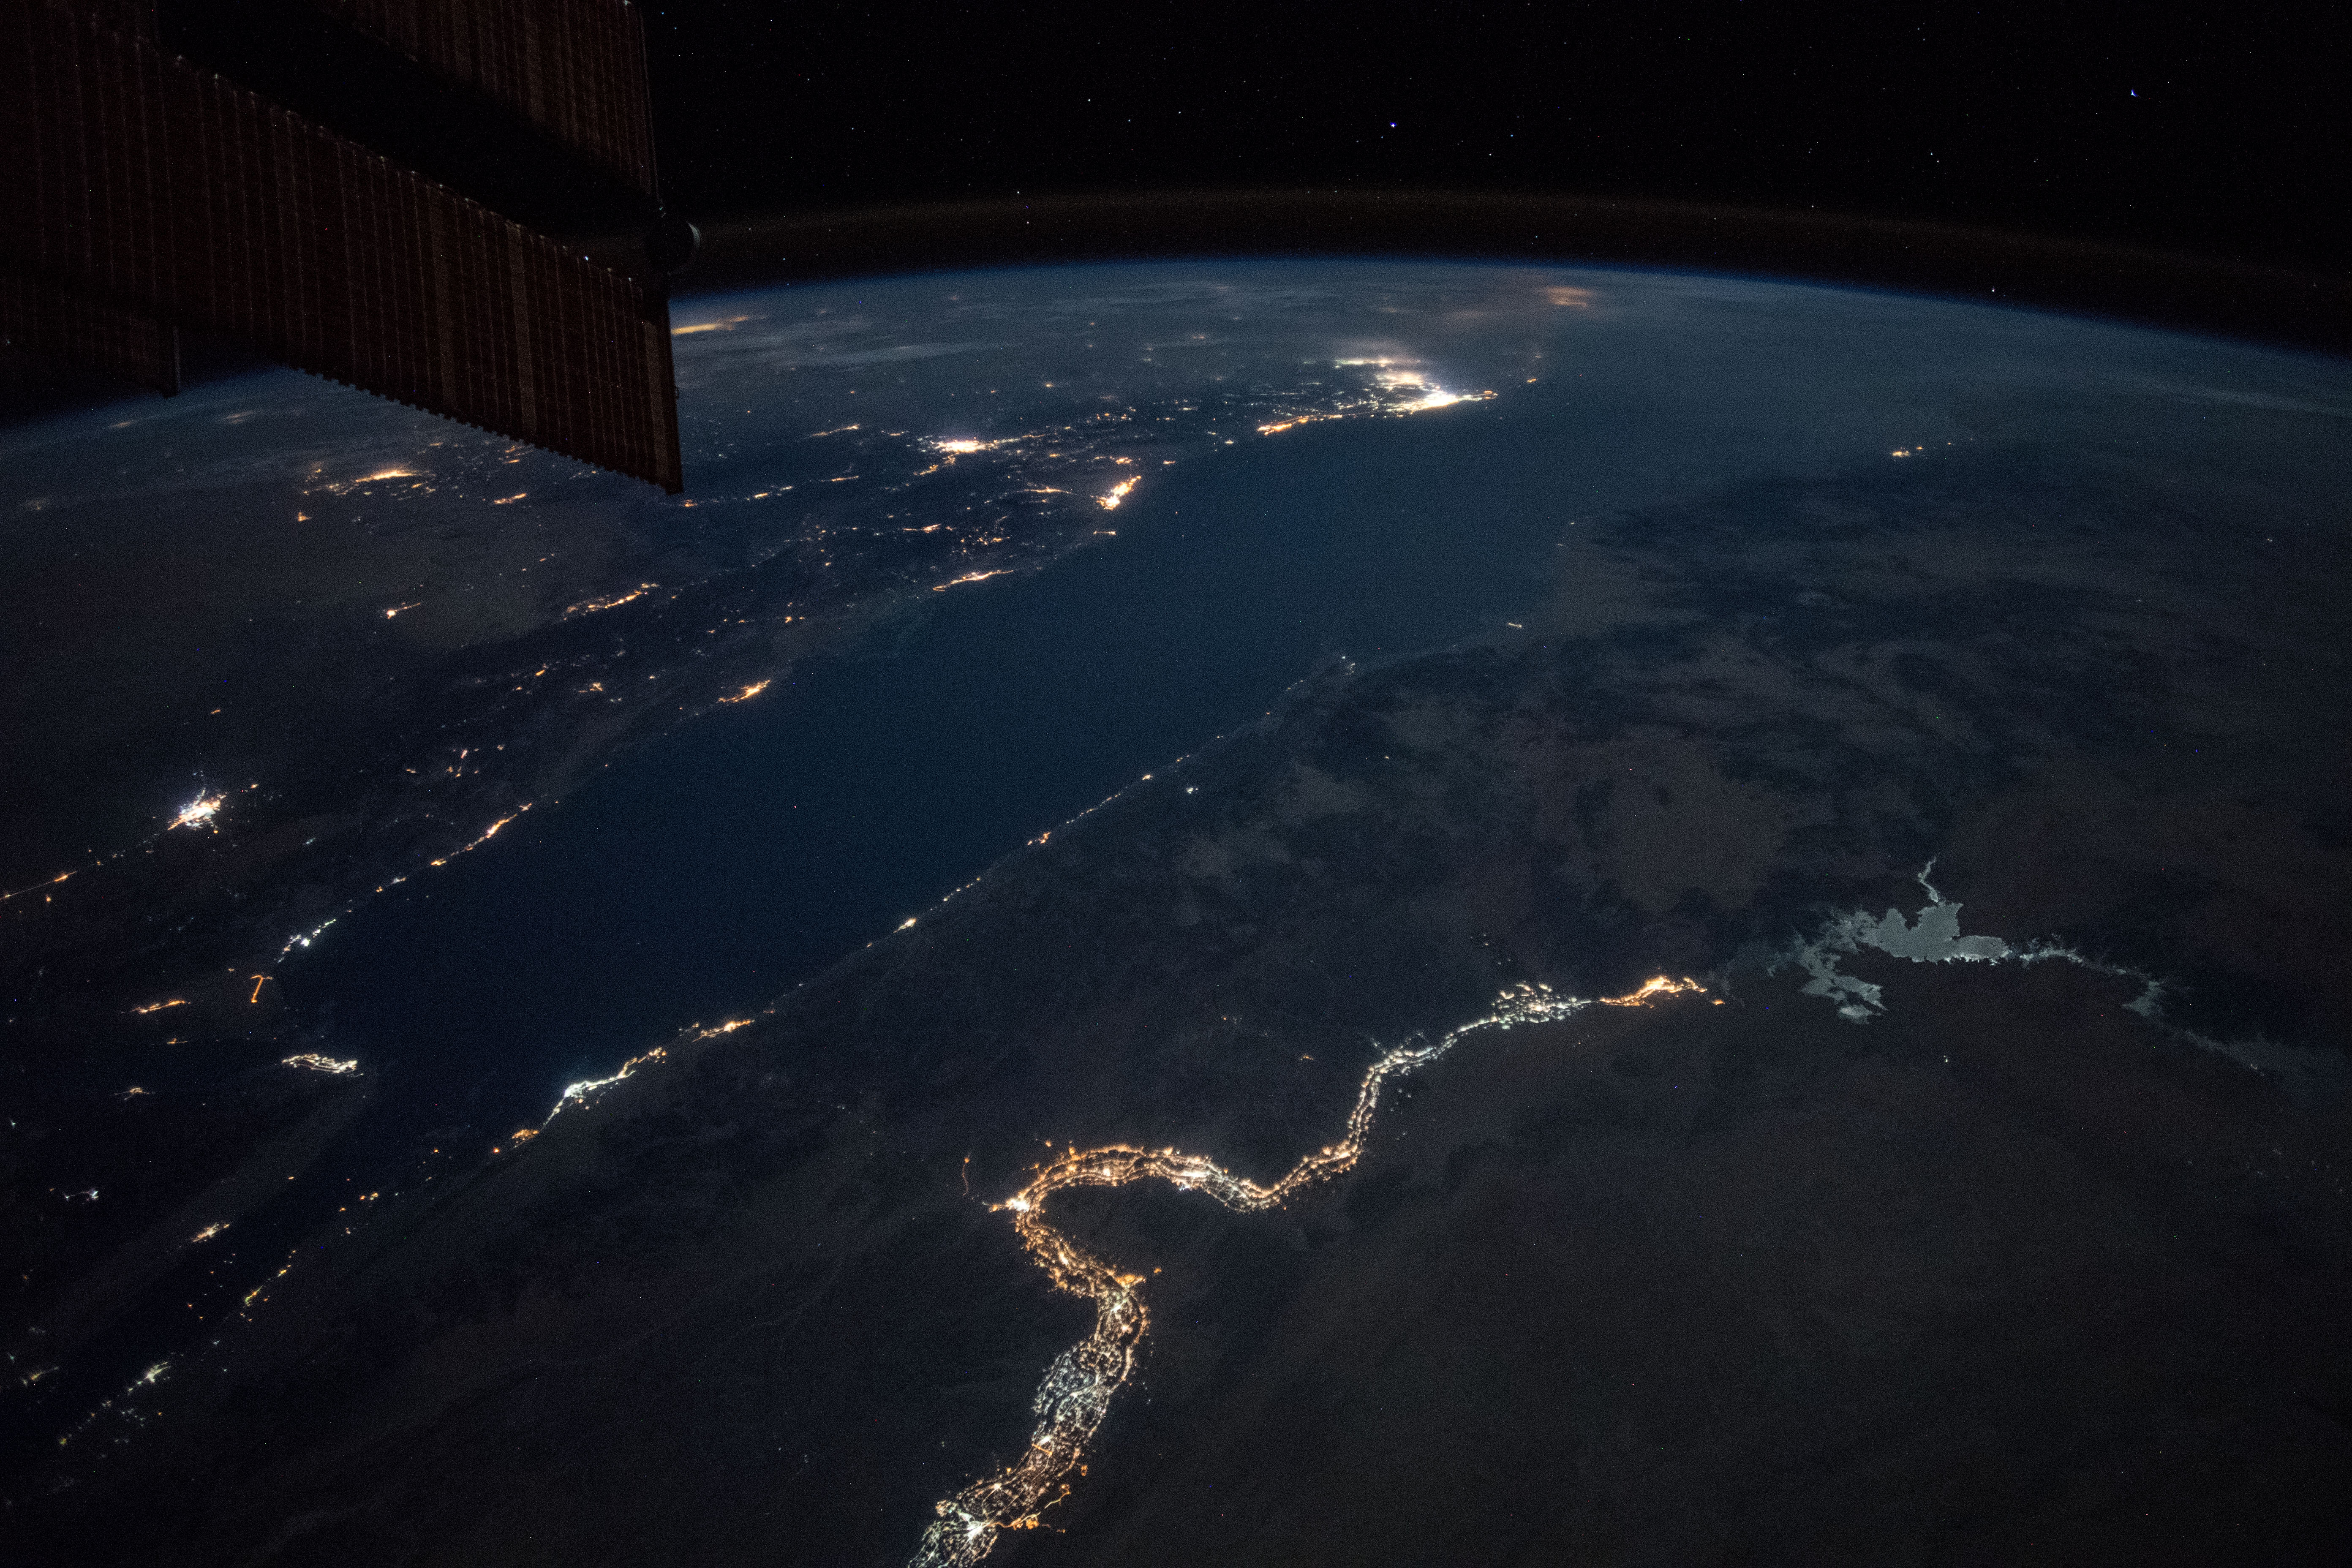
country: EGYPT
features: NILE RIVER, NUBIAN DESERT, NASSER LAKE, EASTER DESERT, RED SEA, GULF OF SUEZ, GULF OF AQABA, NIGHT, EARTH LIMB
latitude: 25.2
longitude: 34.8
